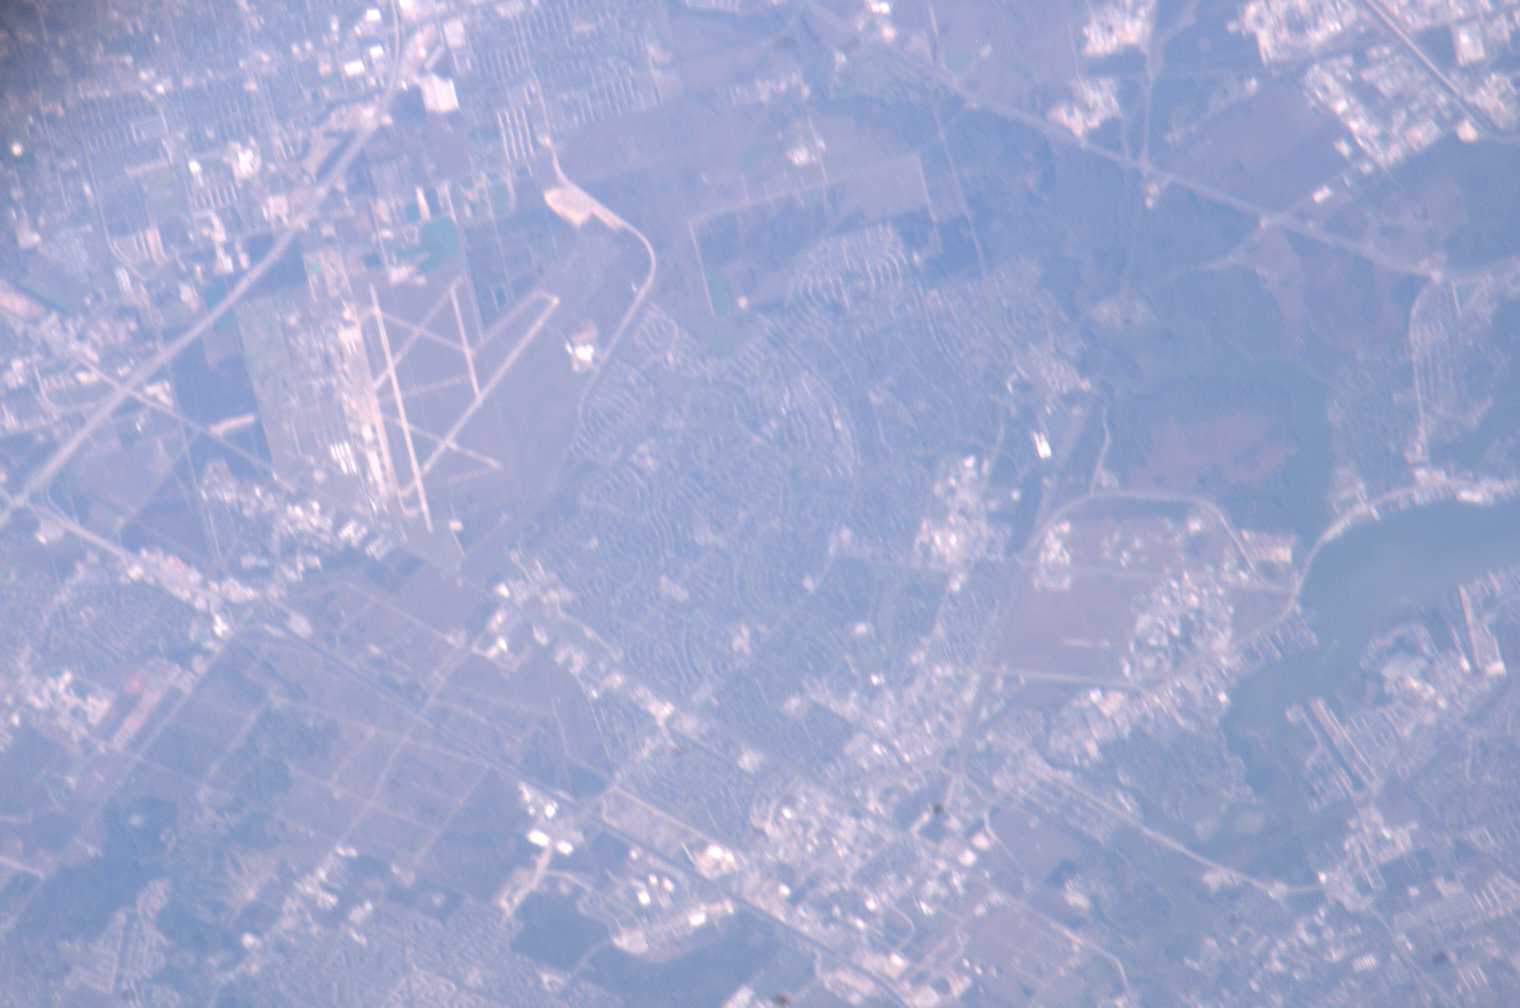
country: USA-TEXAS
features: ELLINGTON FIELD, CLEAR LAKE CY.
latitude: 29.6
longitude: -95.1
